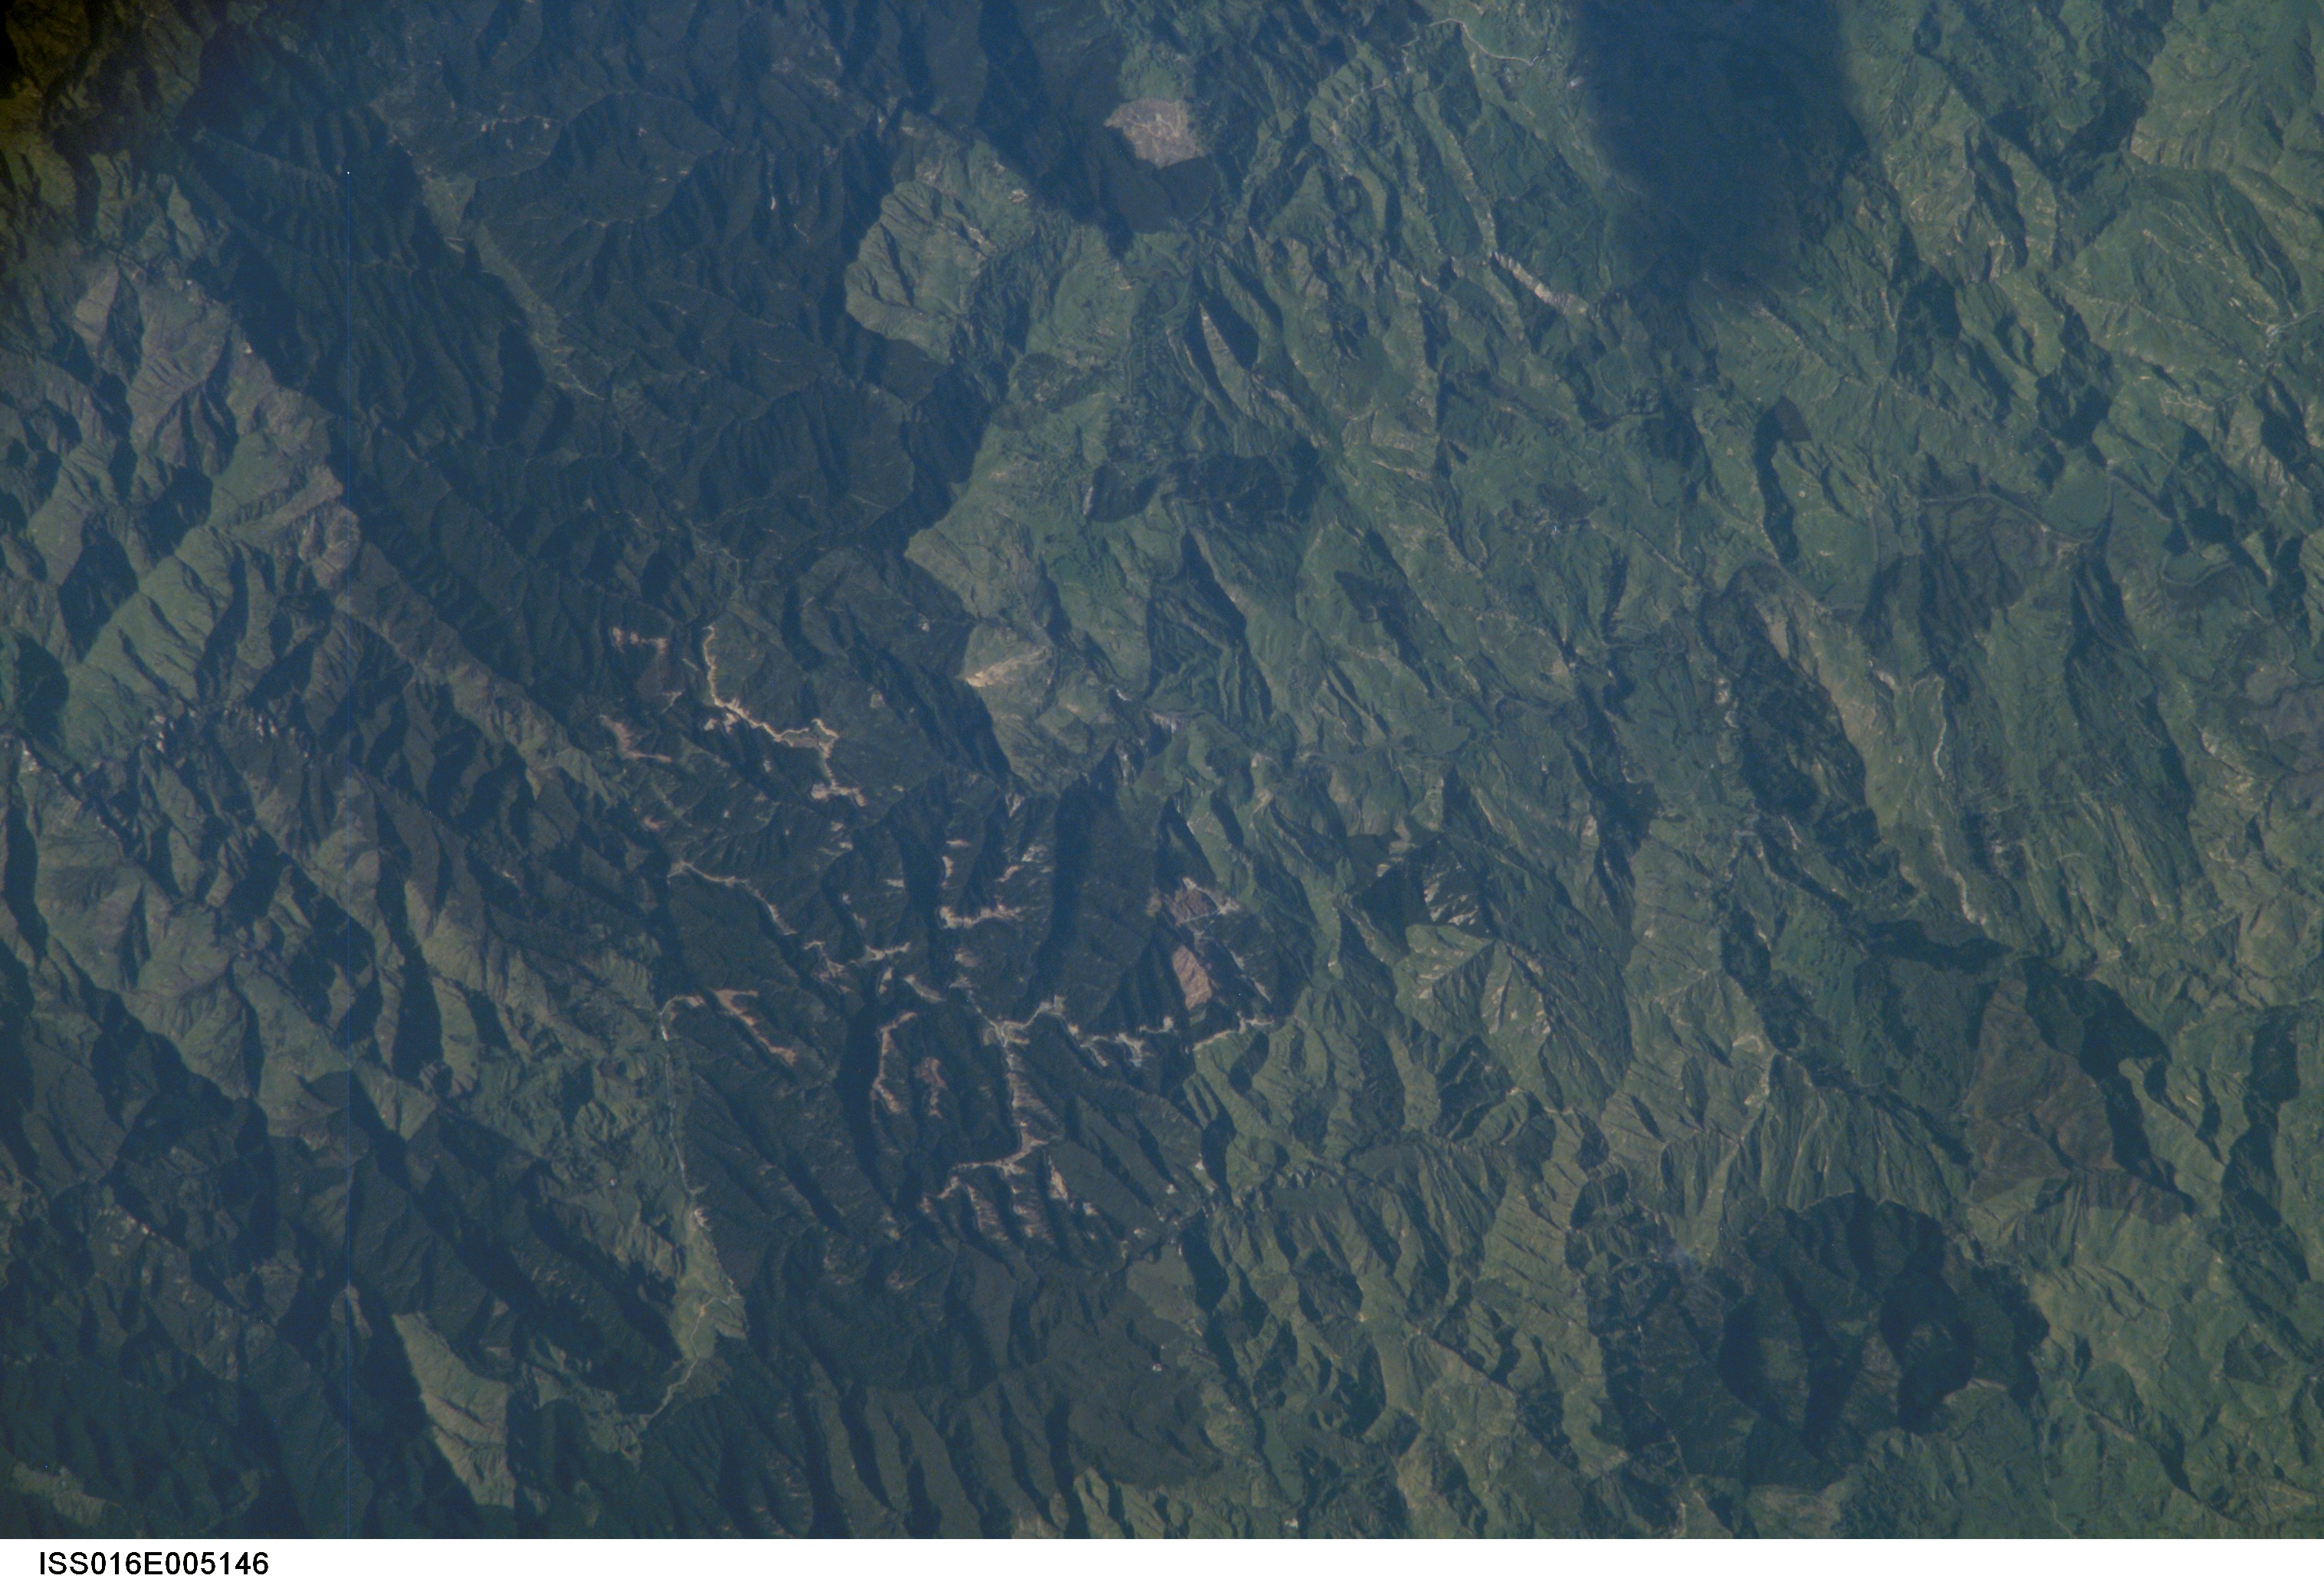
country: NEW ZEALAND-NI
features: RAUKUMARA RANGE, AHITITI
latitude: -38.4
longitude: 178.1
